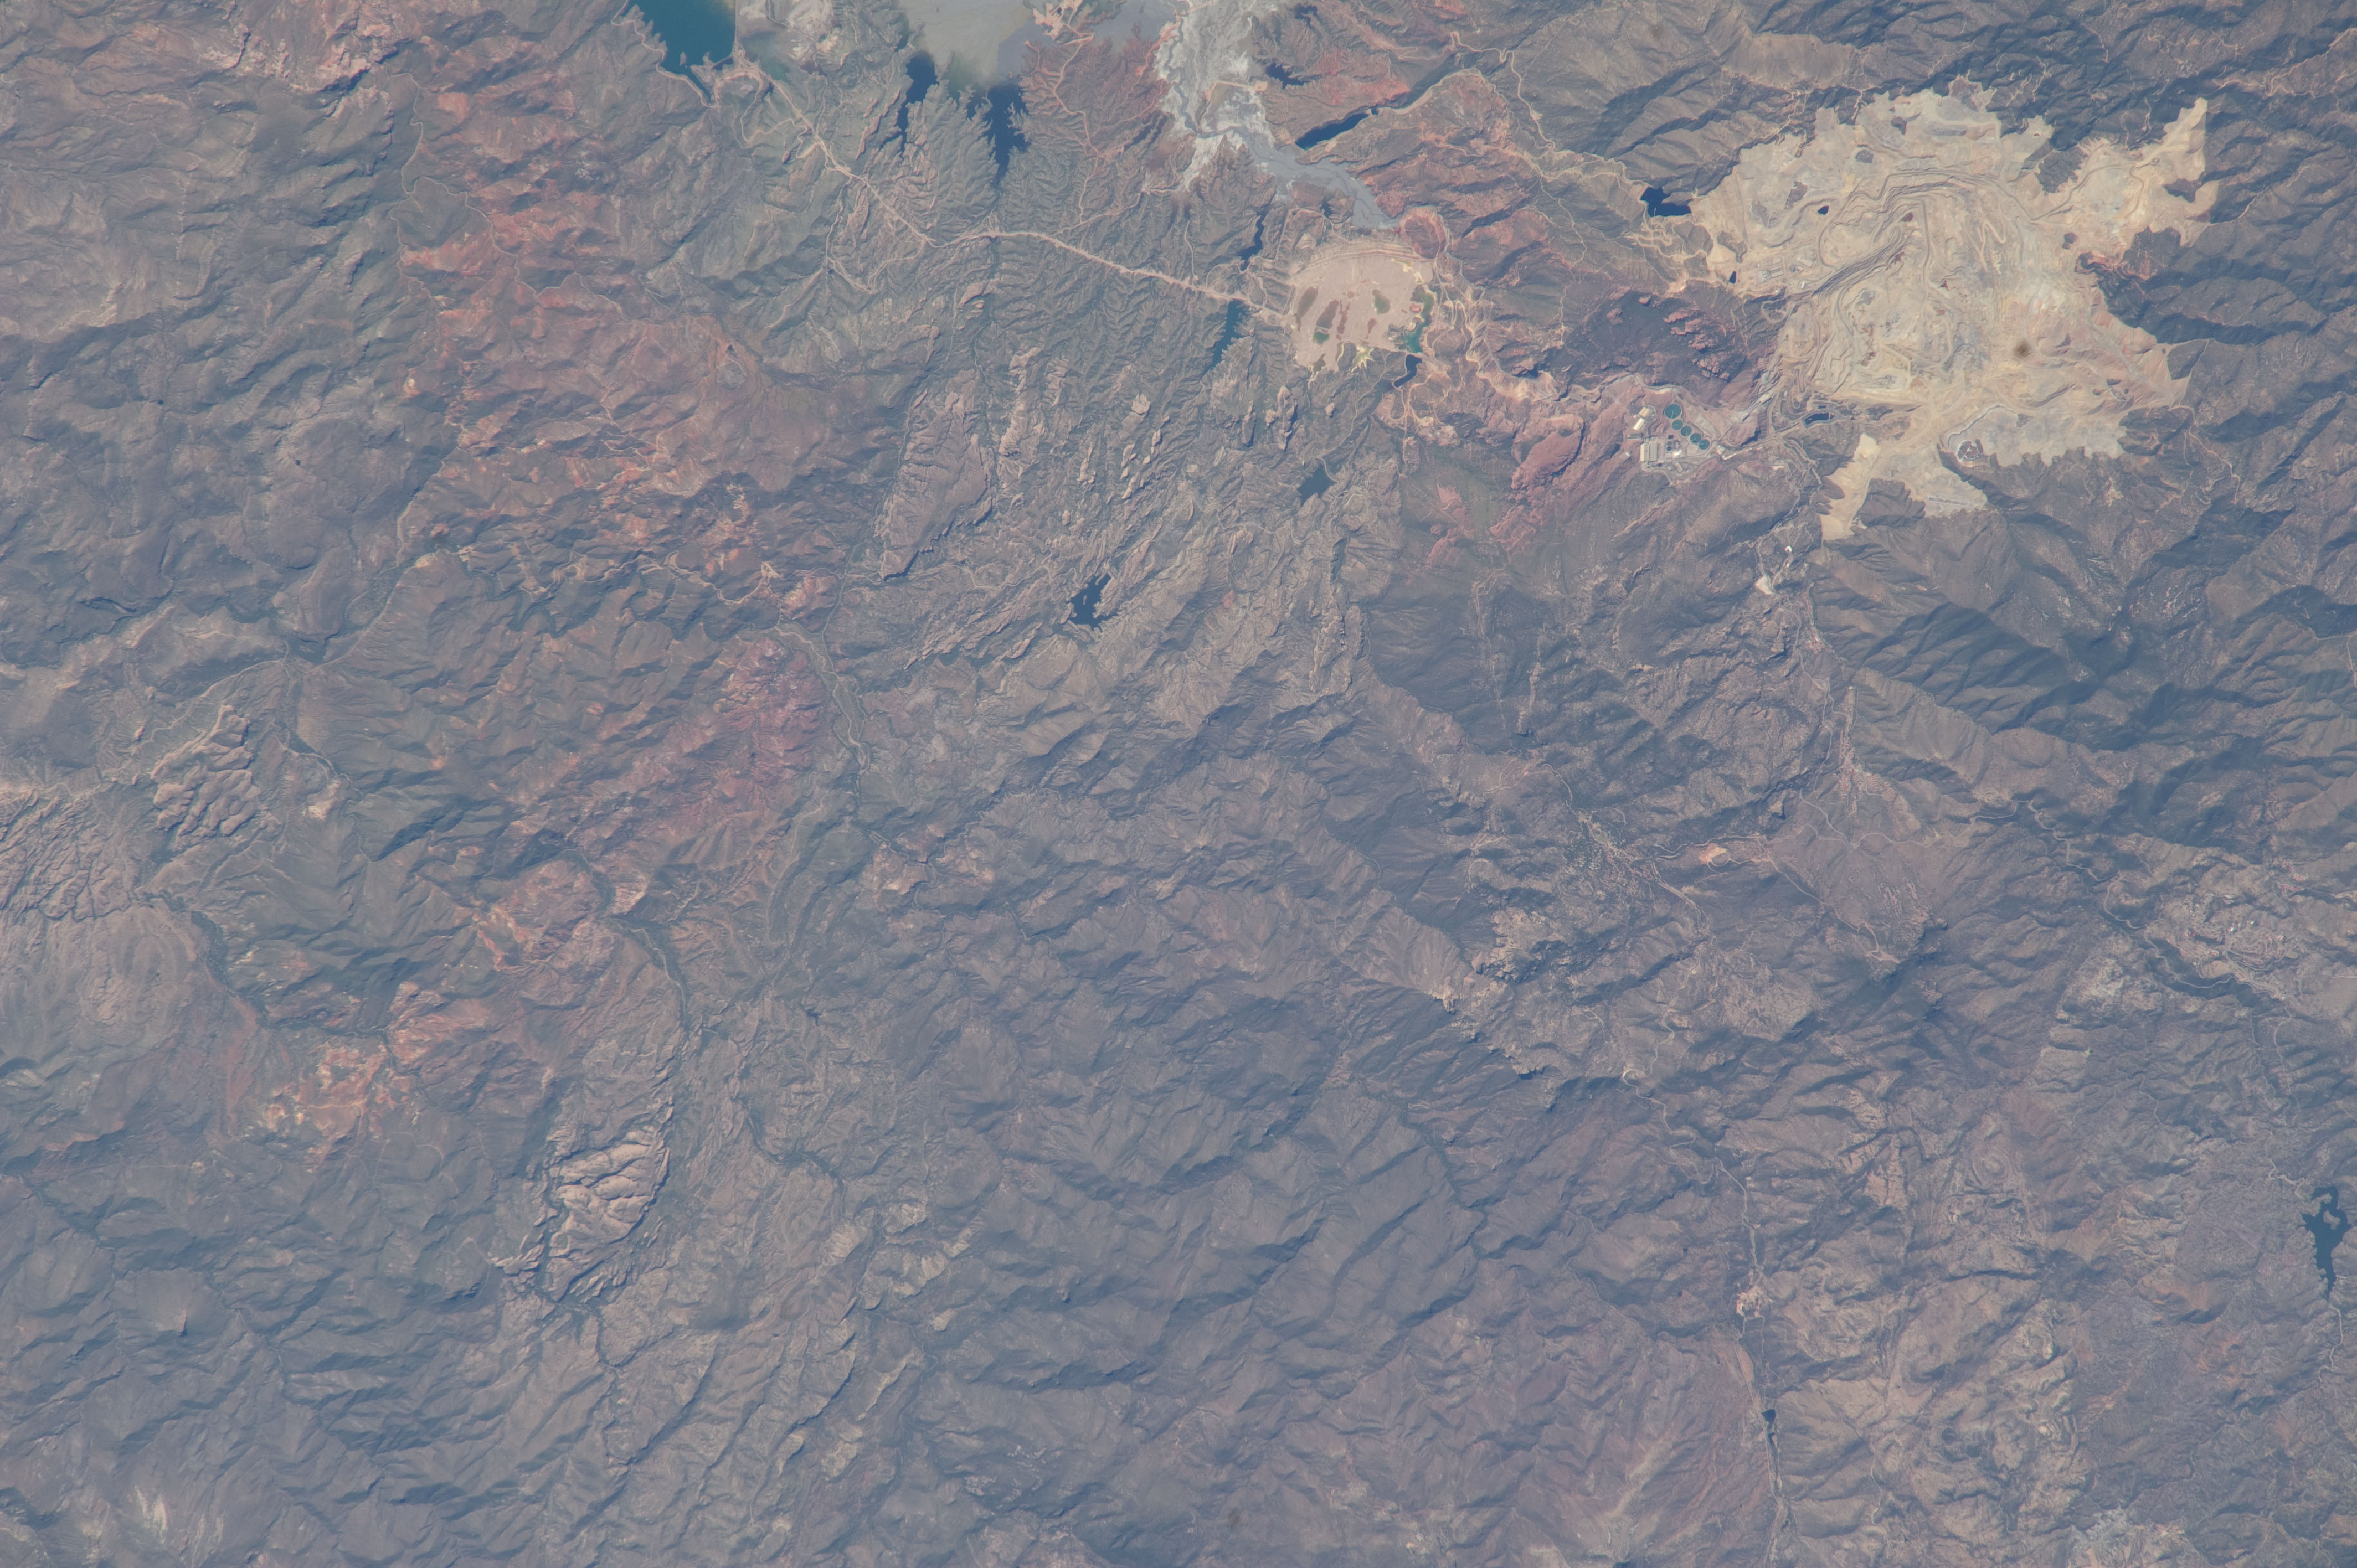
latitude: 30.4
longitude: -109.5
